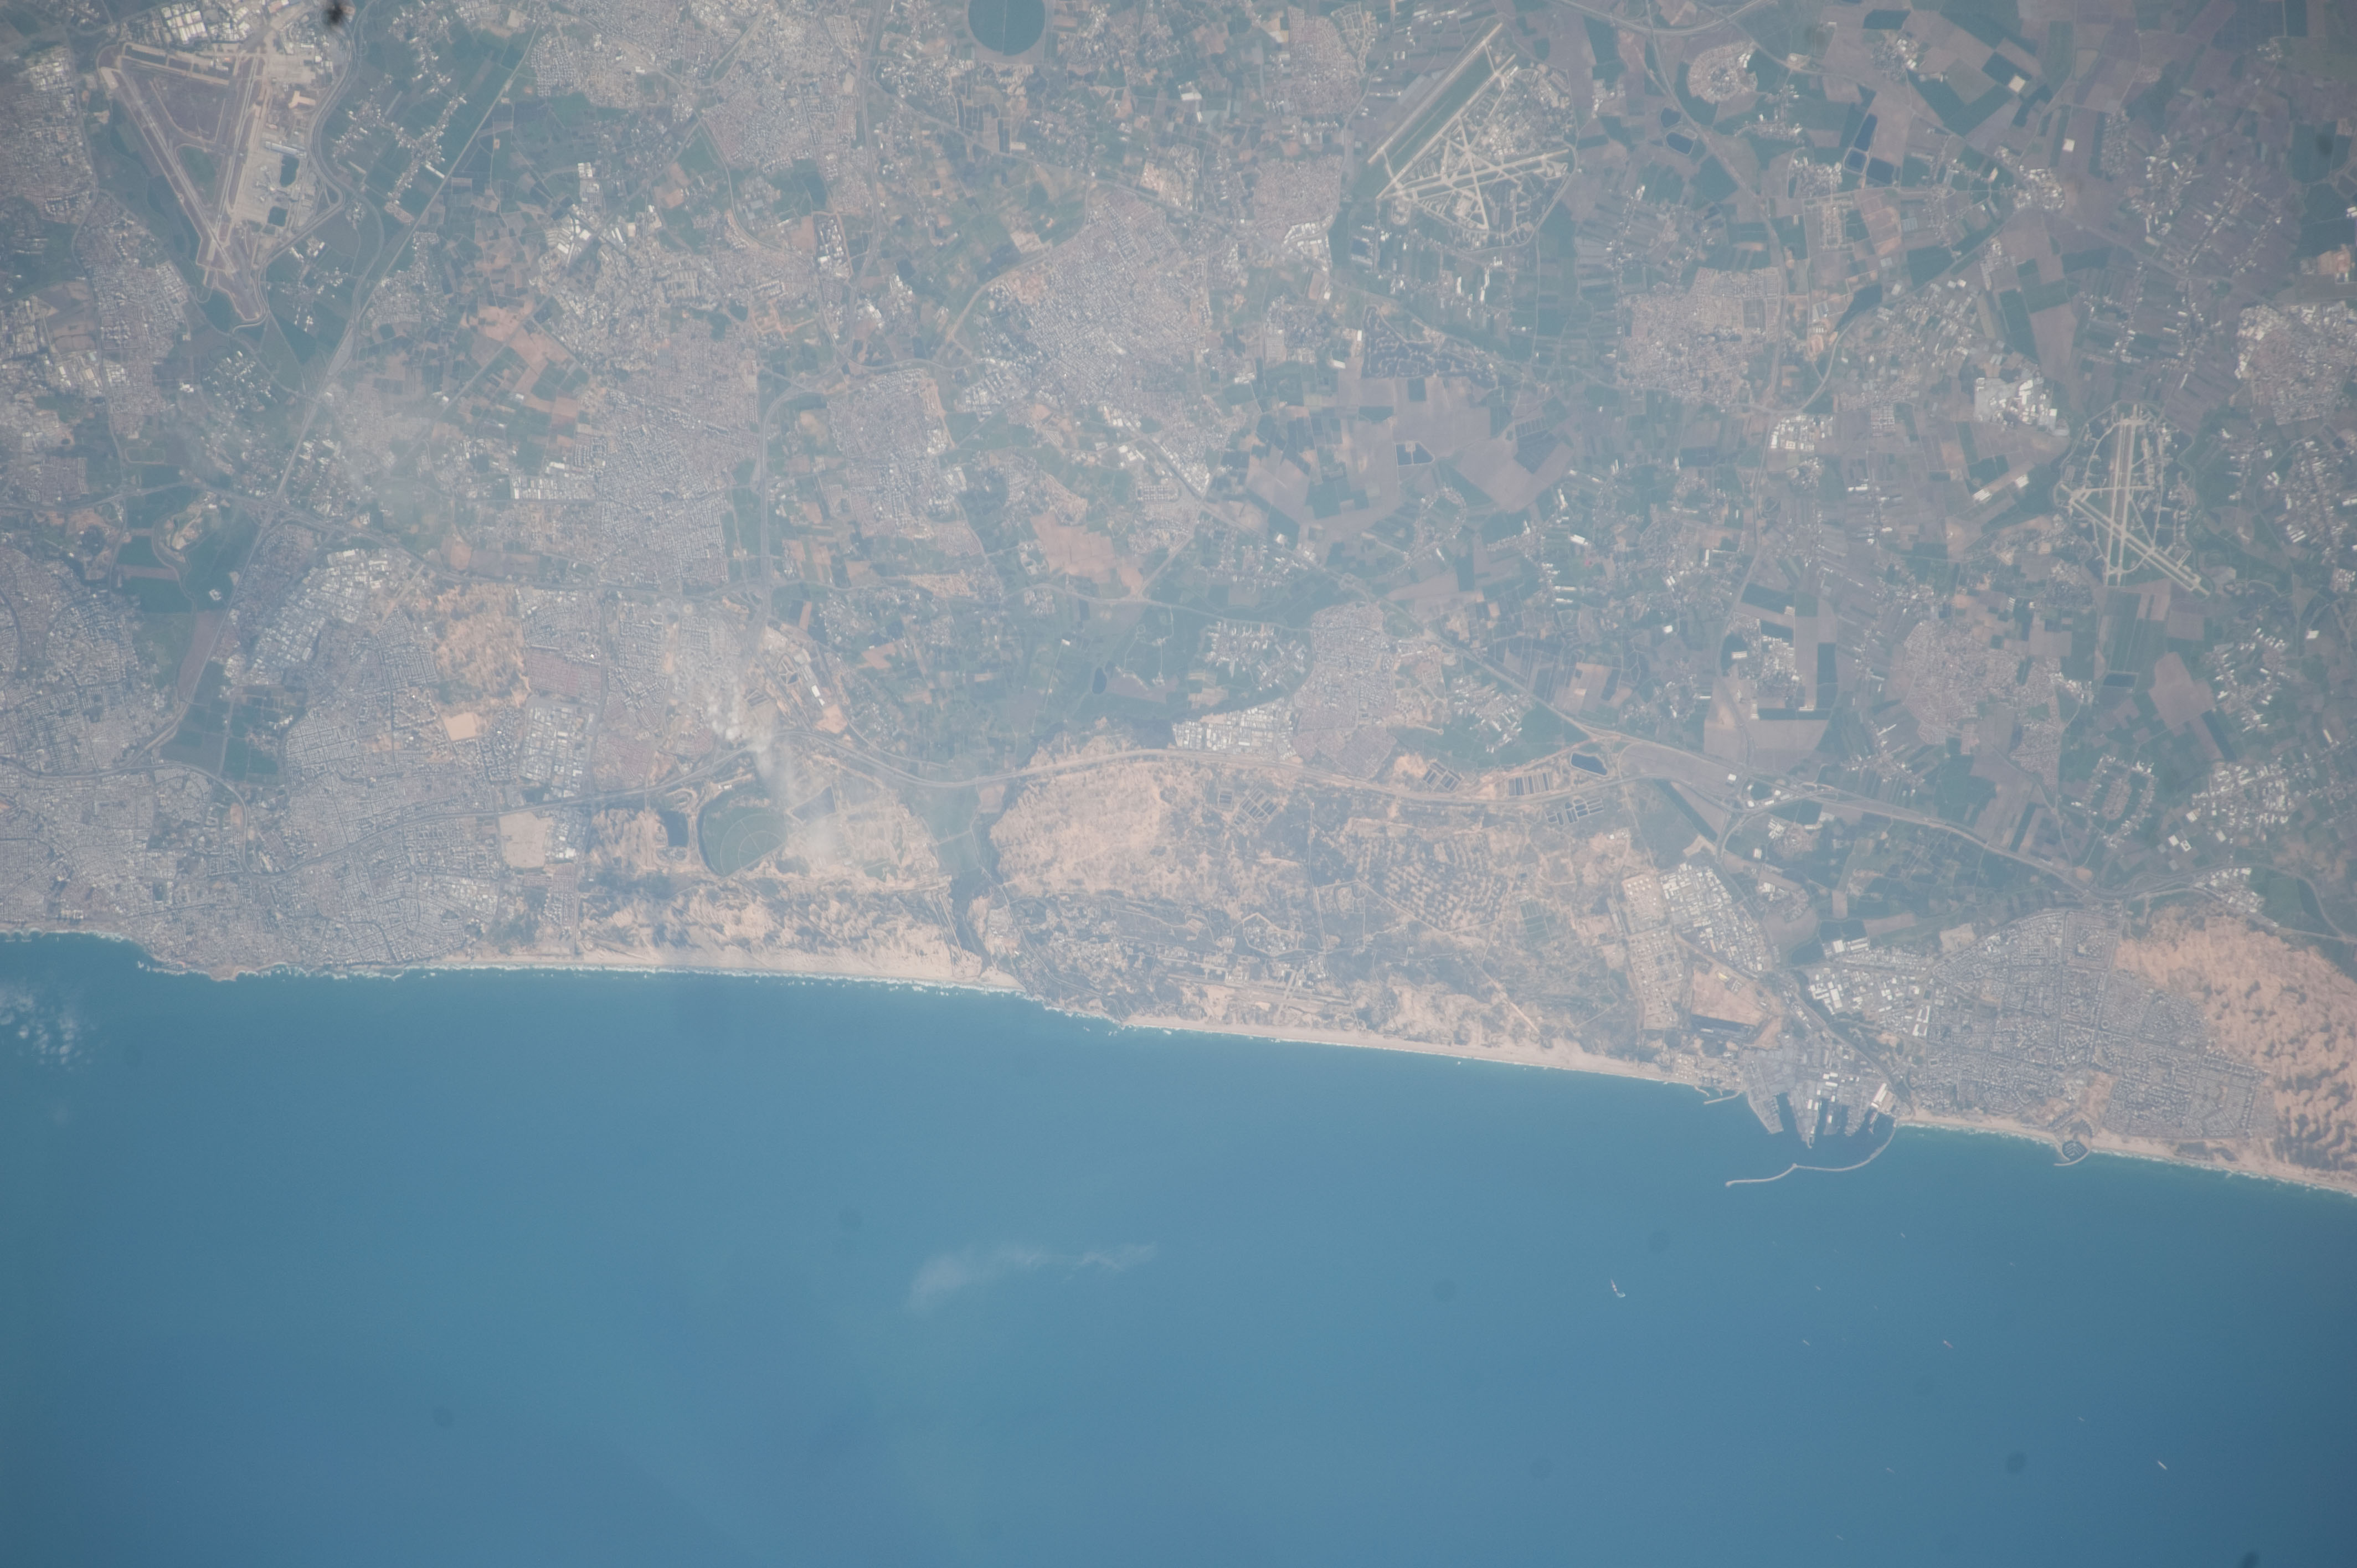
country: ISRAEL
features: MEDITERRANEAN S., SHIP PORT, AIRPORTS, HOLON, RISHON LETSIYON, ASHOD
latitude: 31.9
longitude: 34.6
